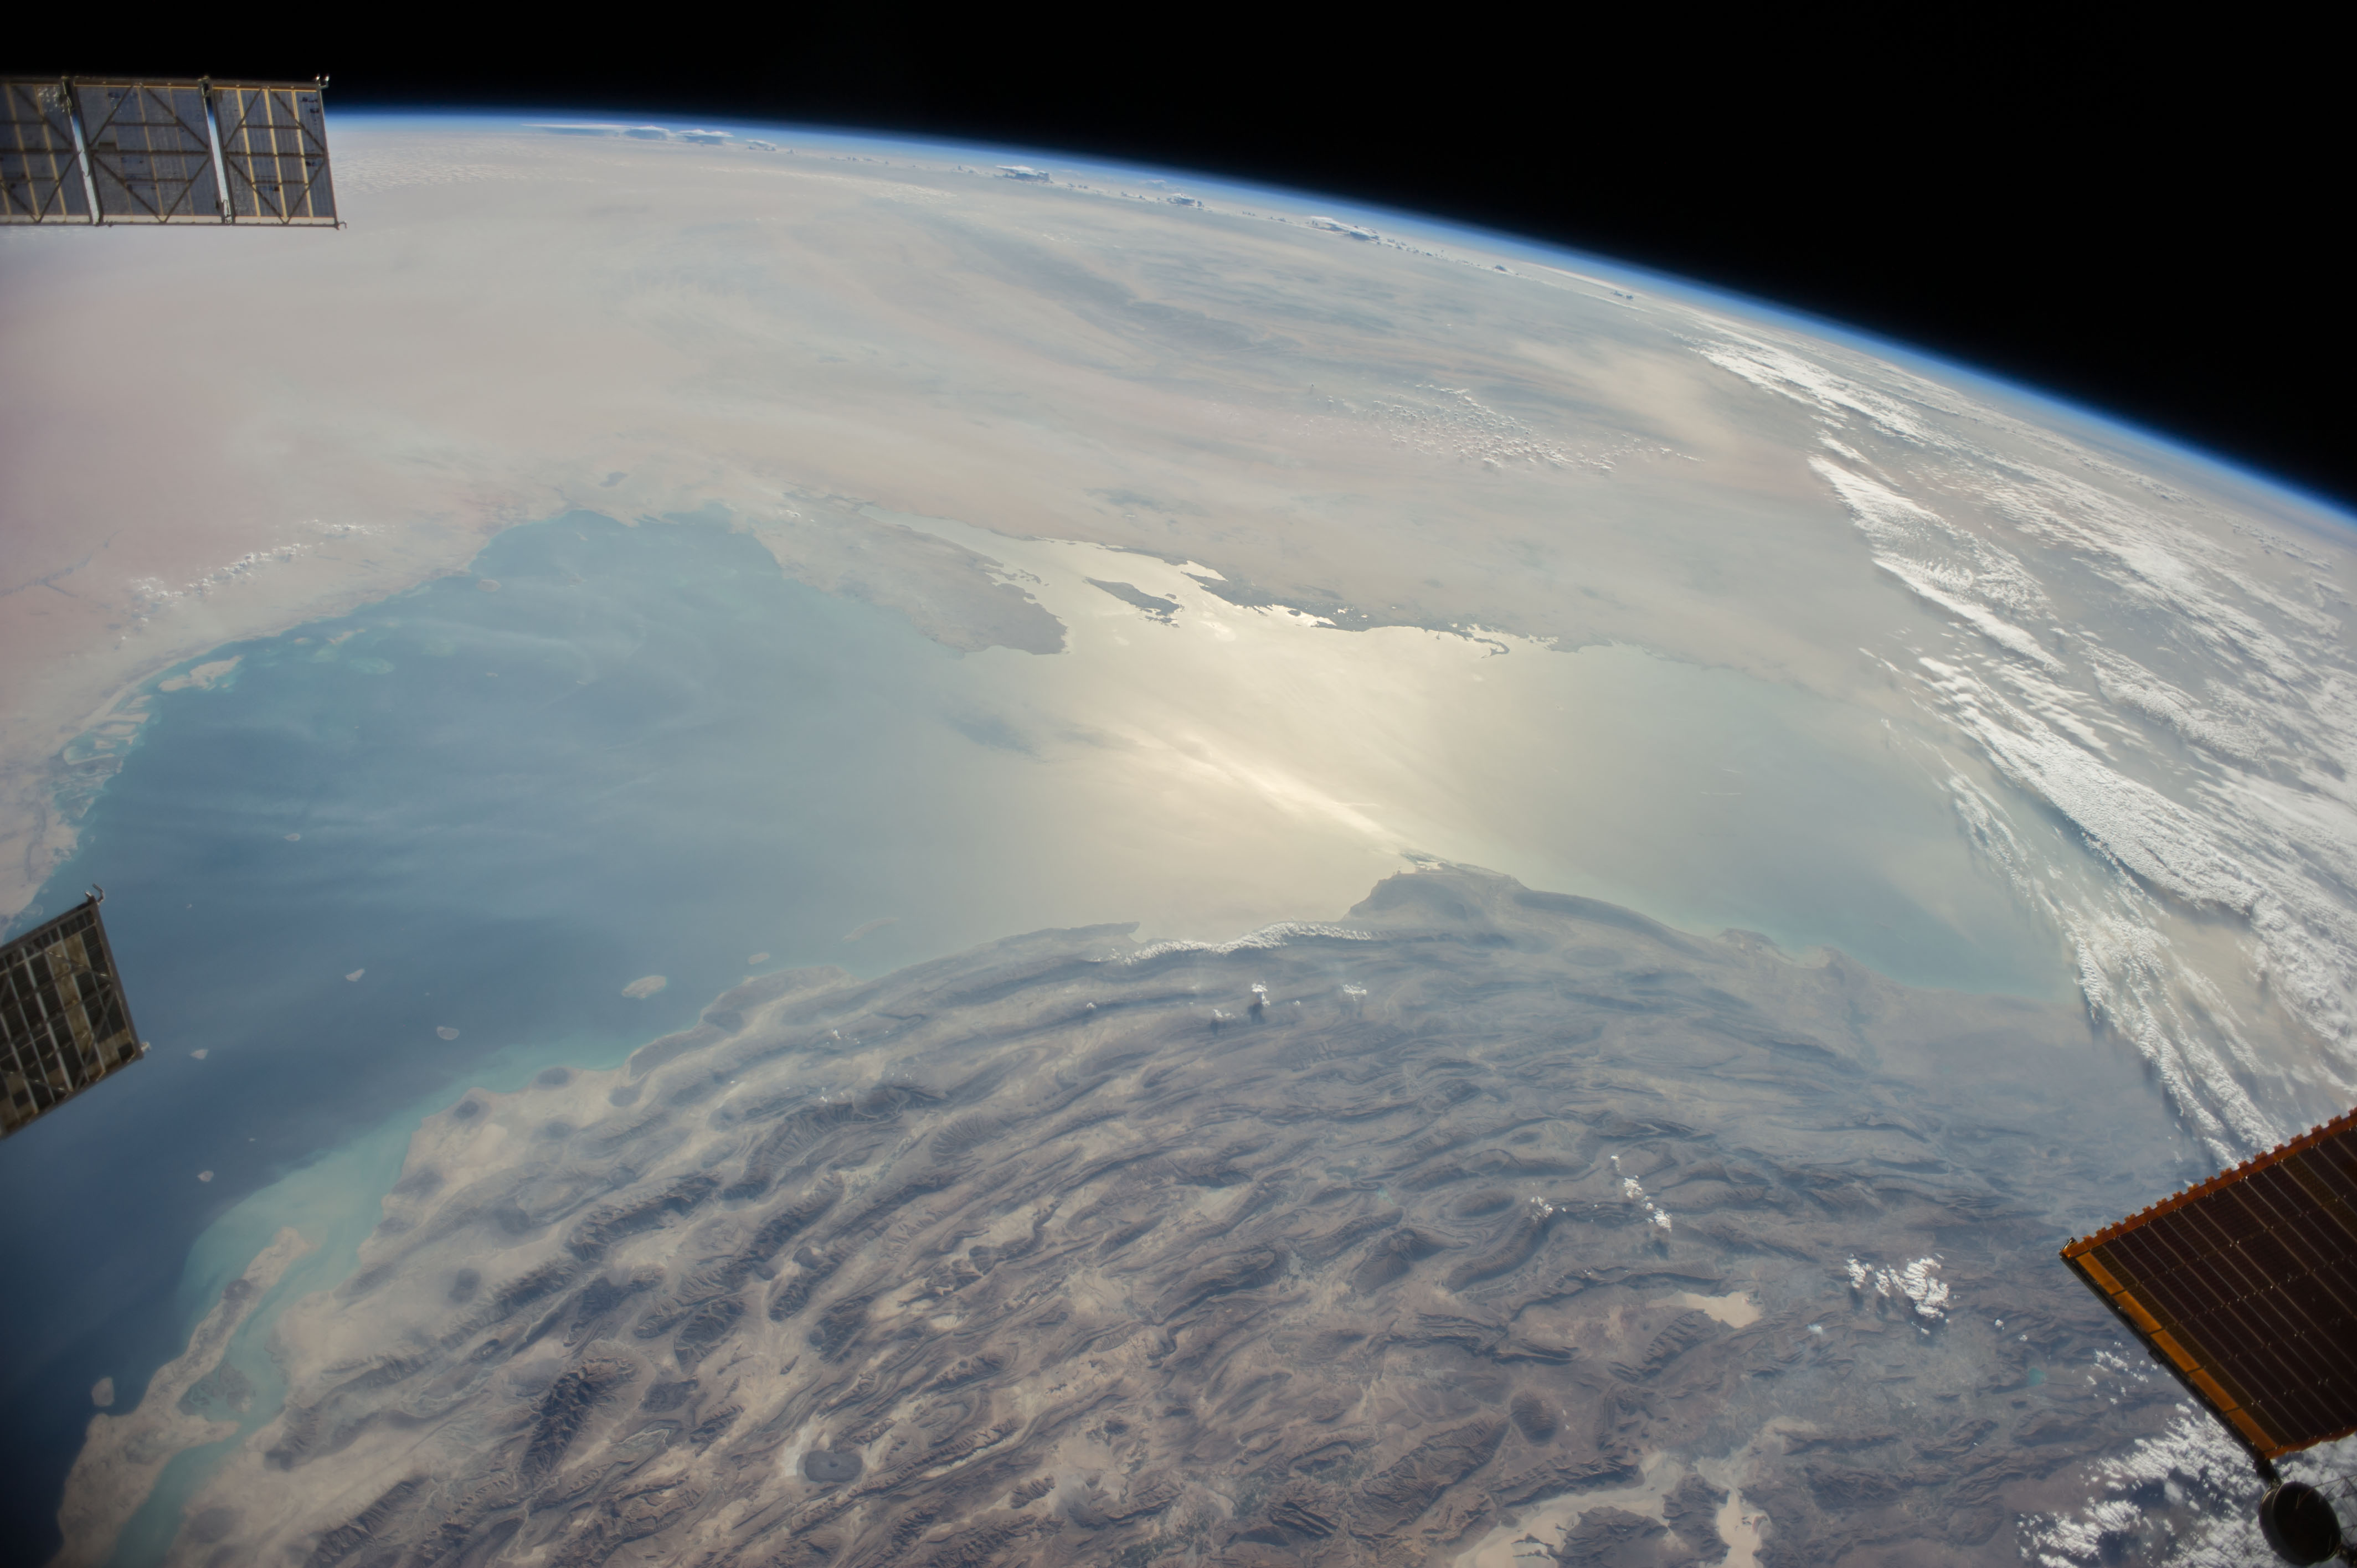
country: IRAN
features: ZAGROS MTS., PERSIAN G., QATAR, BAHRAIN, LAVAN I., KISH I., ATMOSPHERIC LIMB
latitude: 27.5
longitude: 52.0
